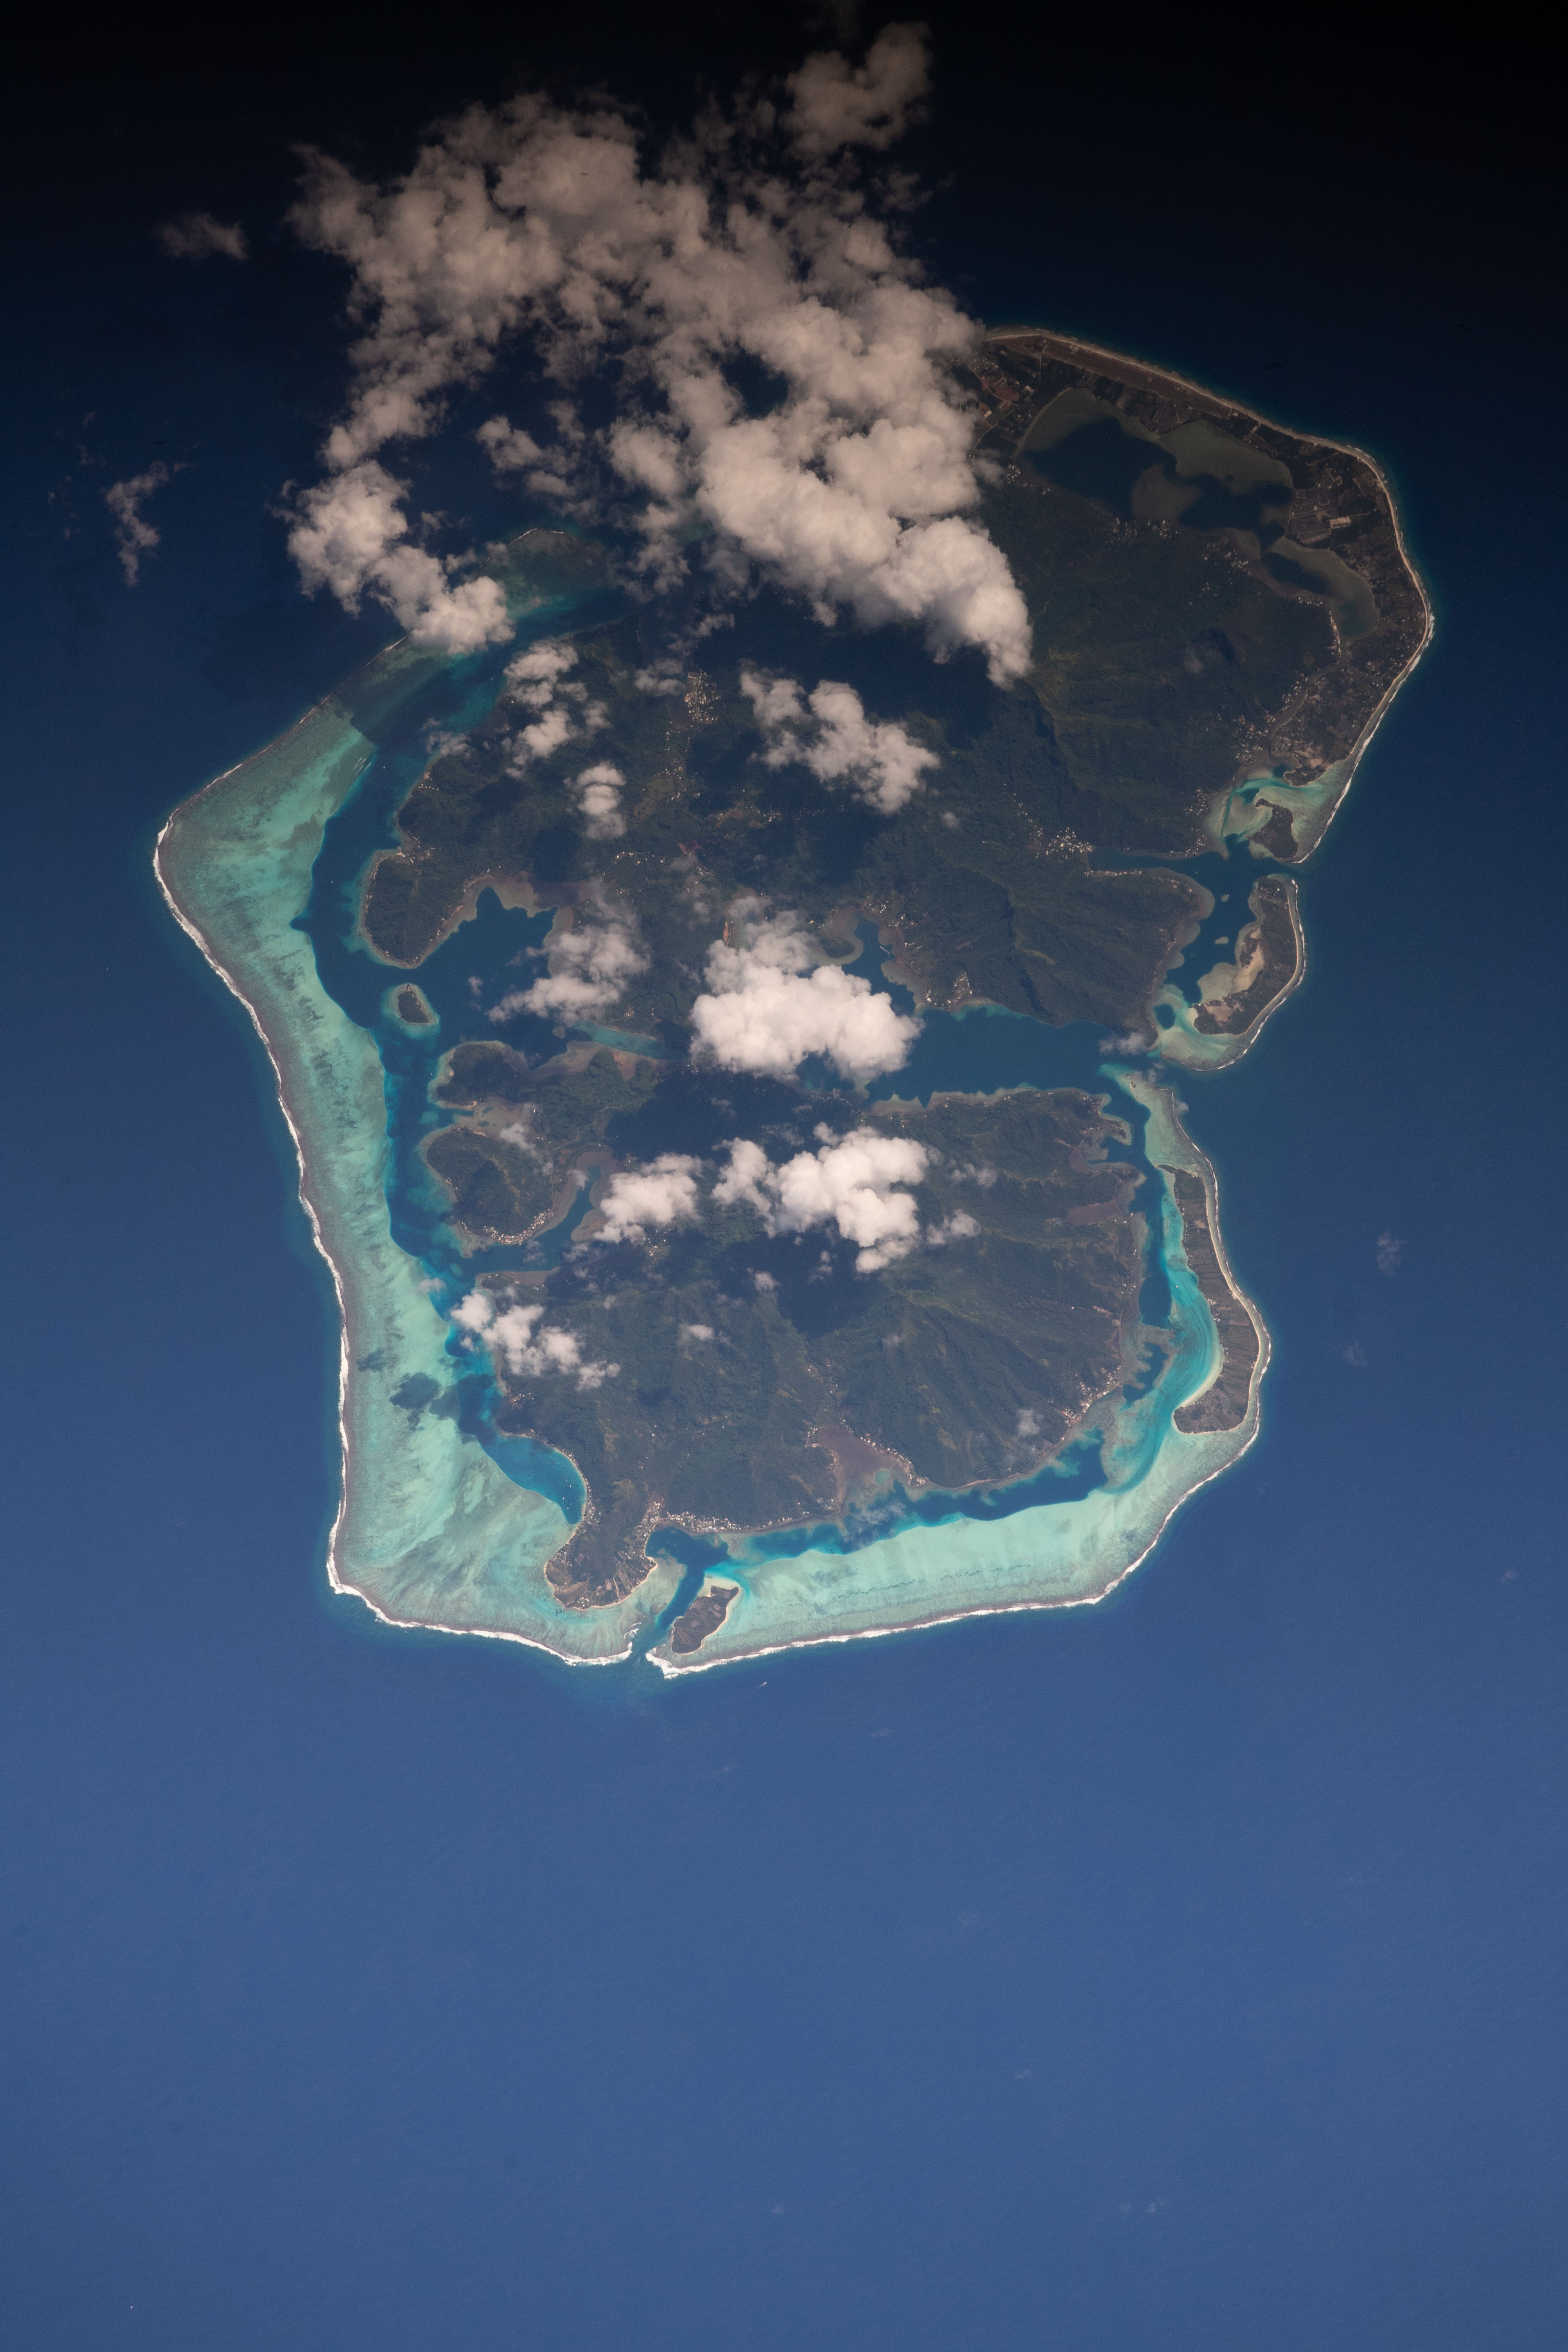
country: SOCIETY ISLANDS
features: MAROE BAY, HUAHINE AEUR" FARE AIRPORT
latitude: -16.8
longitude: -151.0
